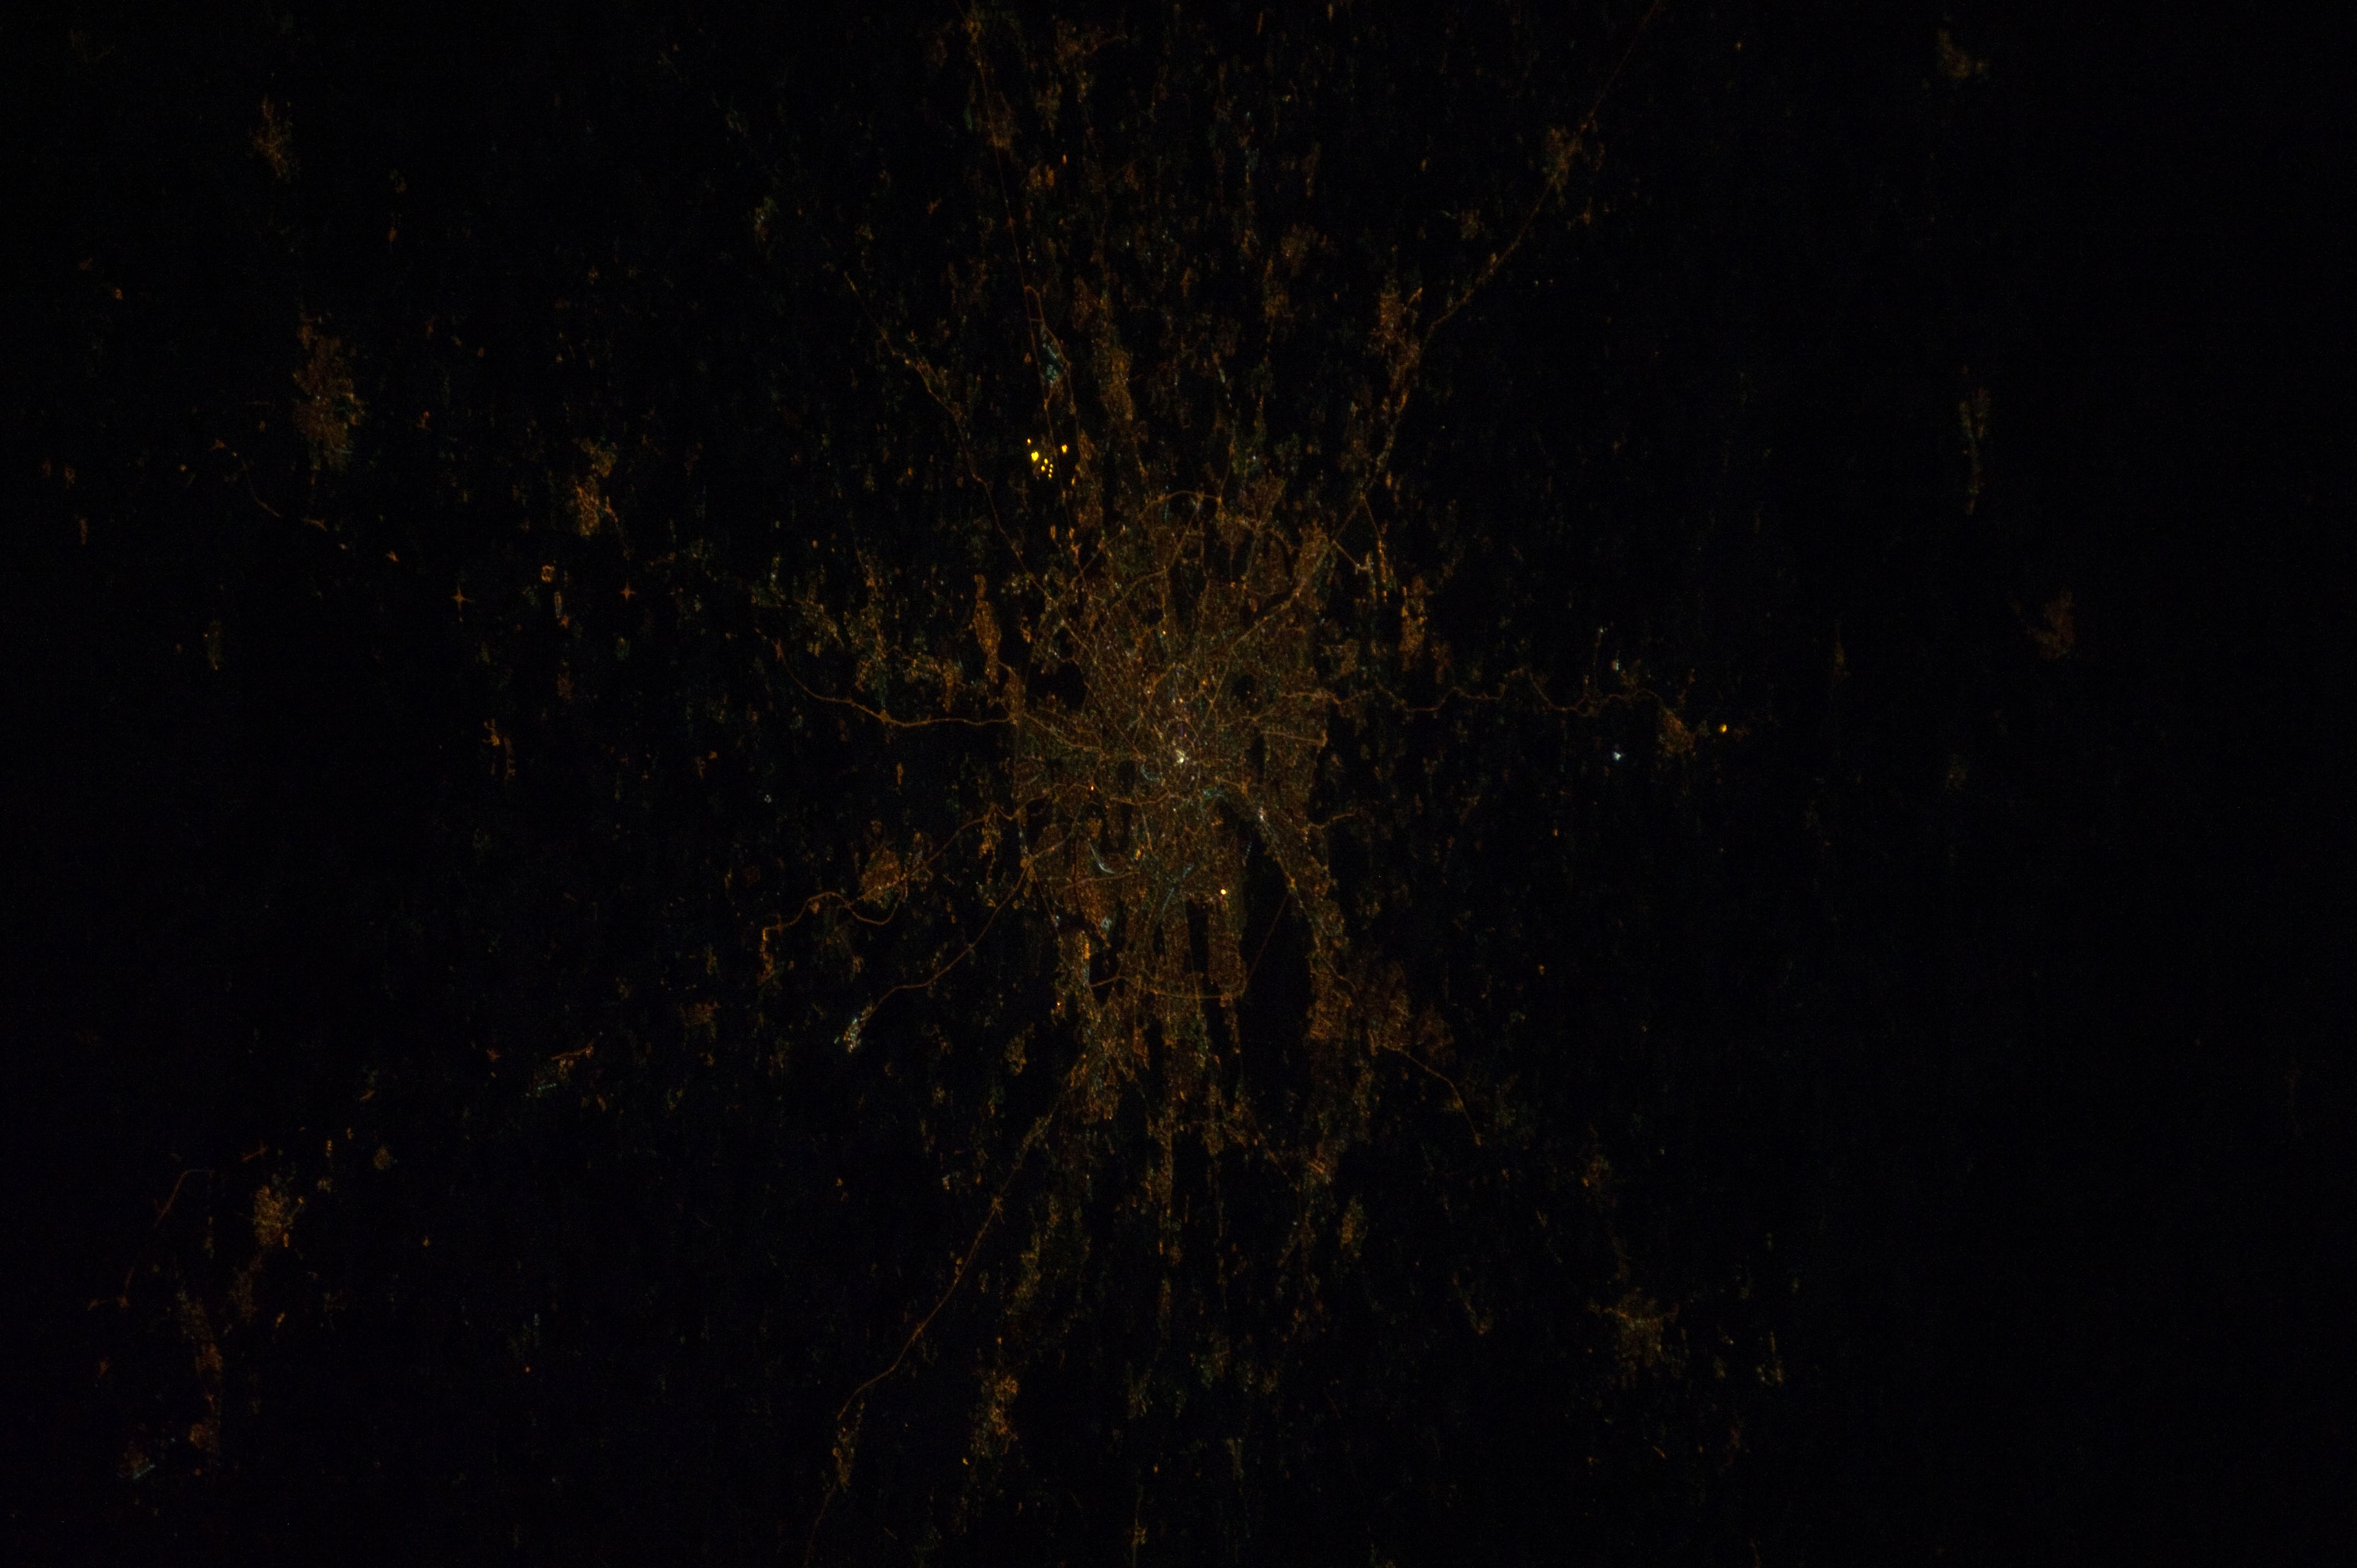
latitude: 55.8
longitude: 37.7
